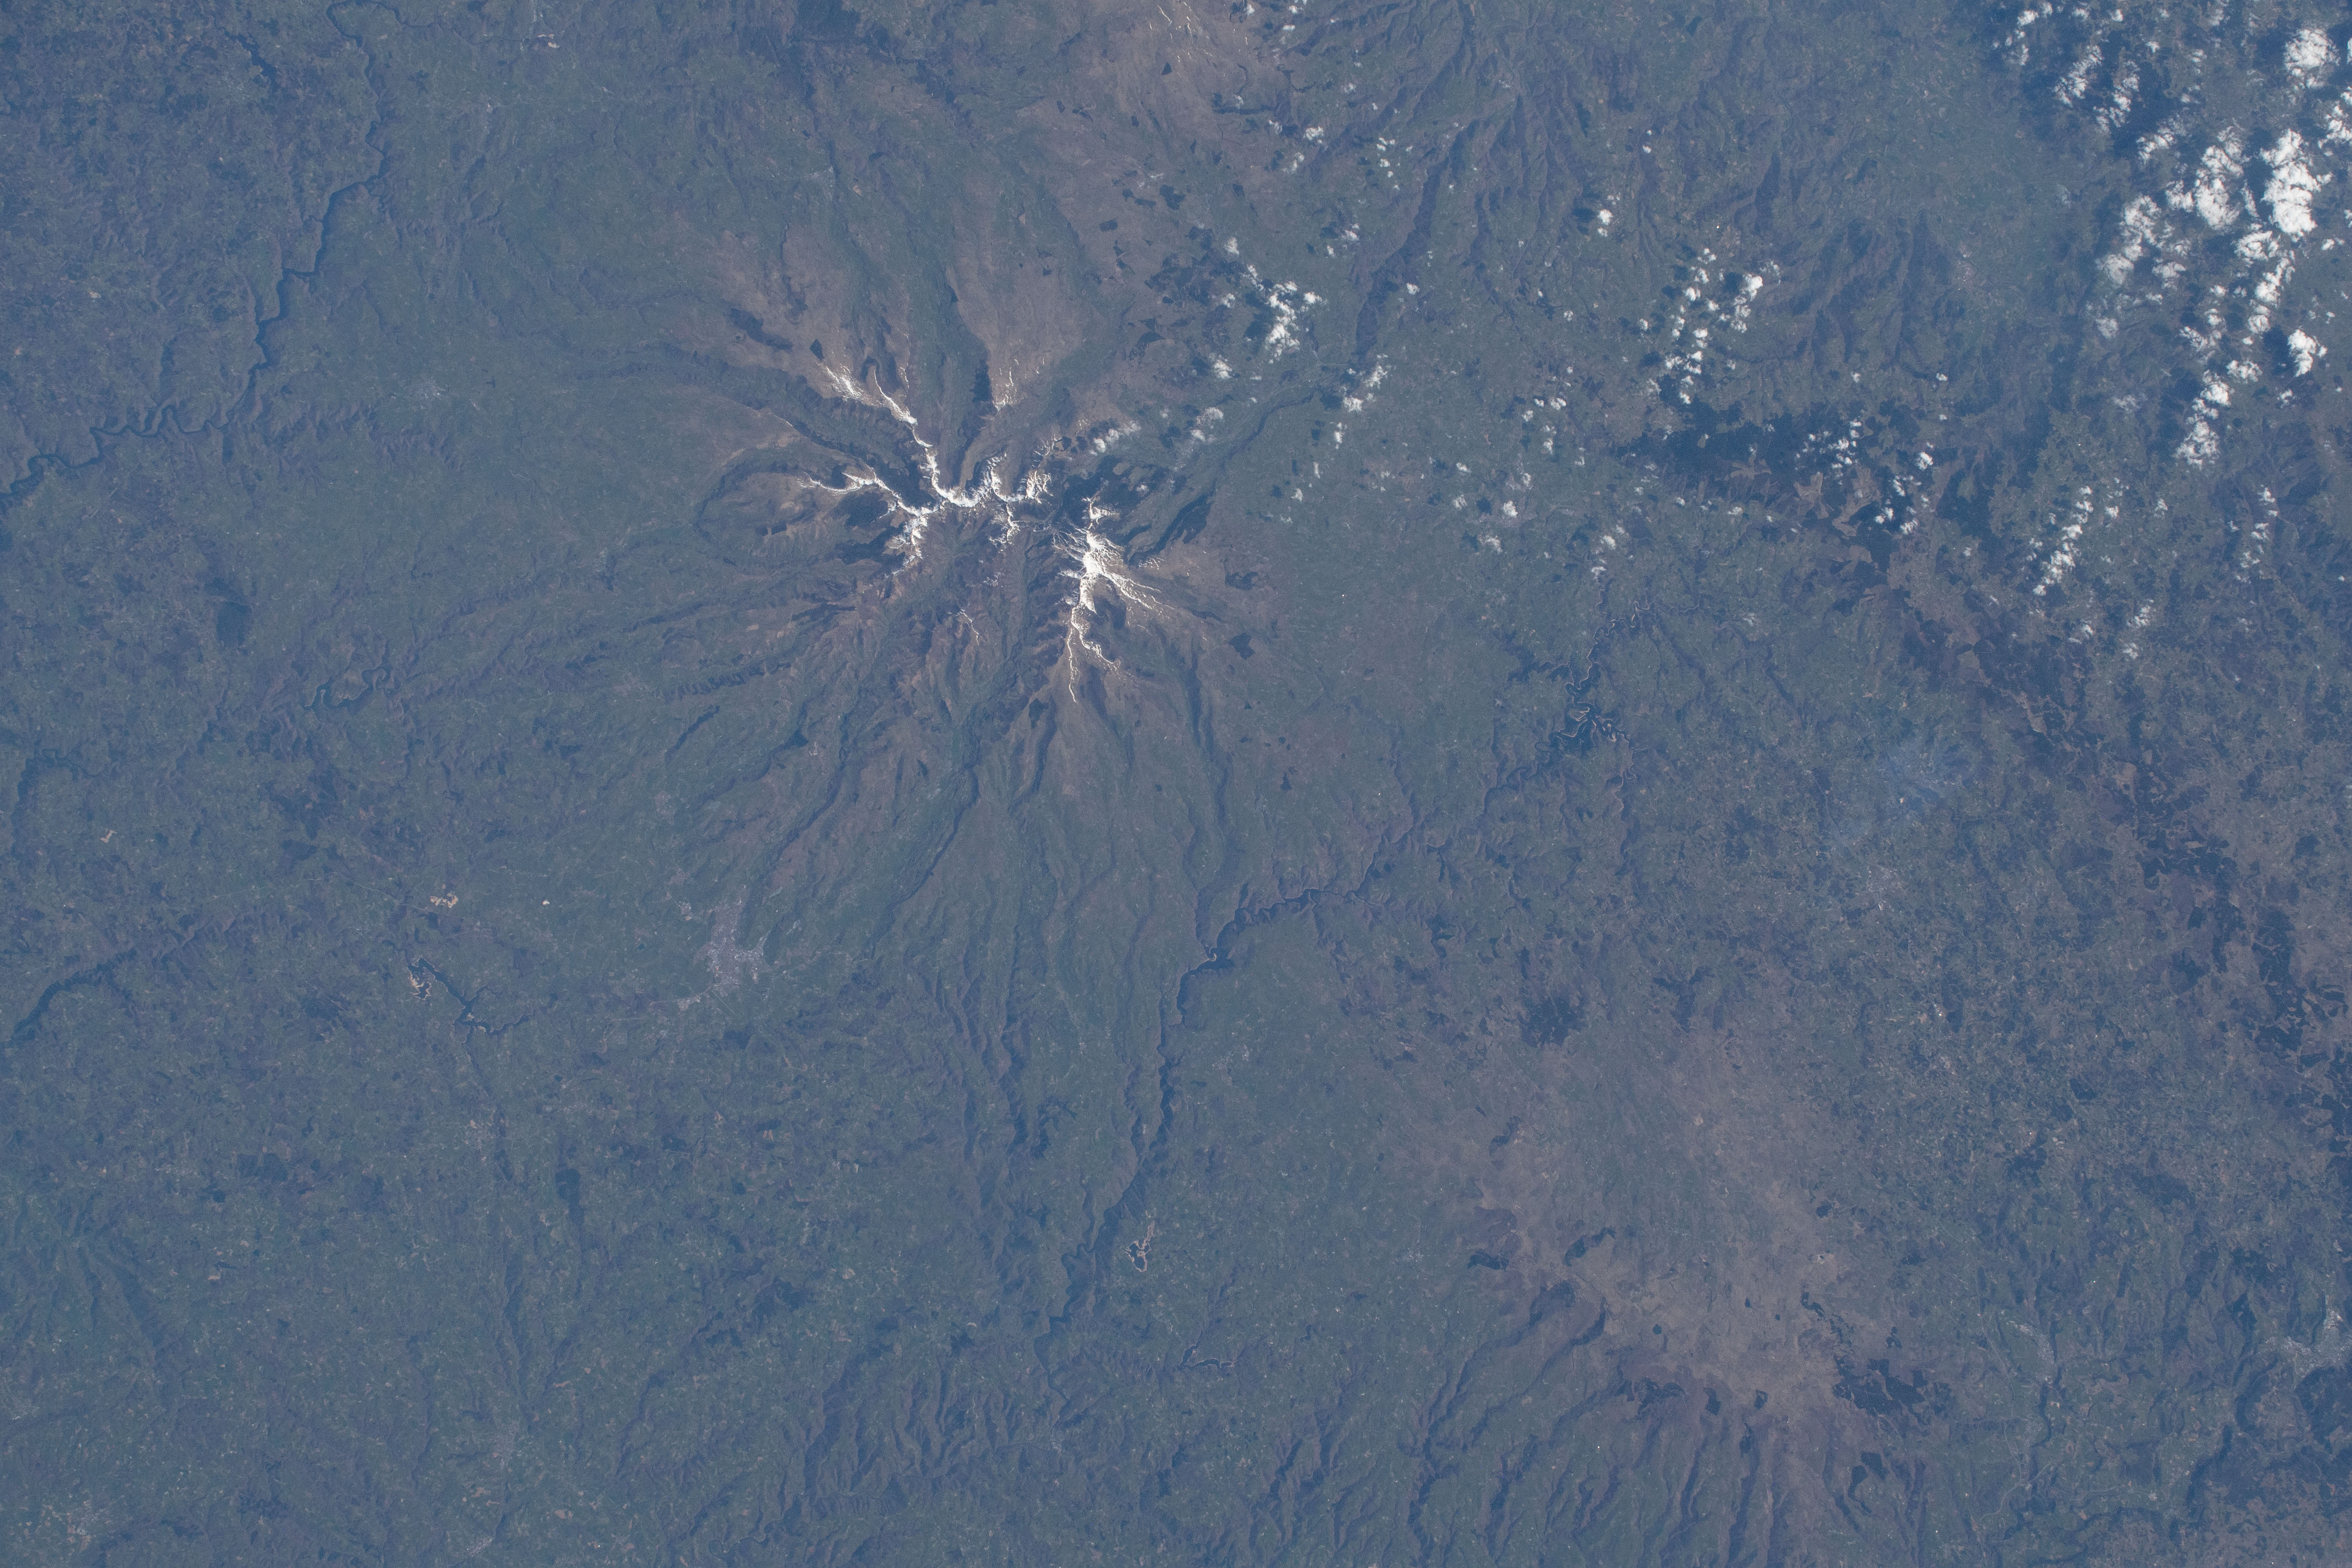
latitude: 44.8
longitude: 3.1
